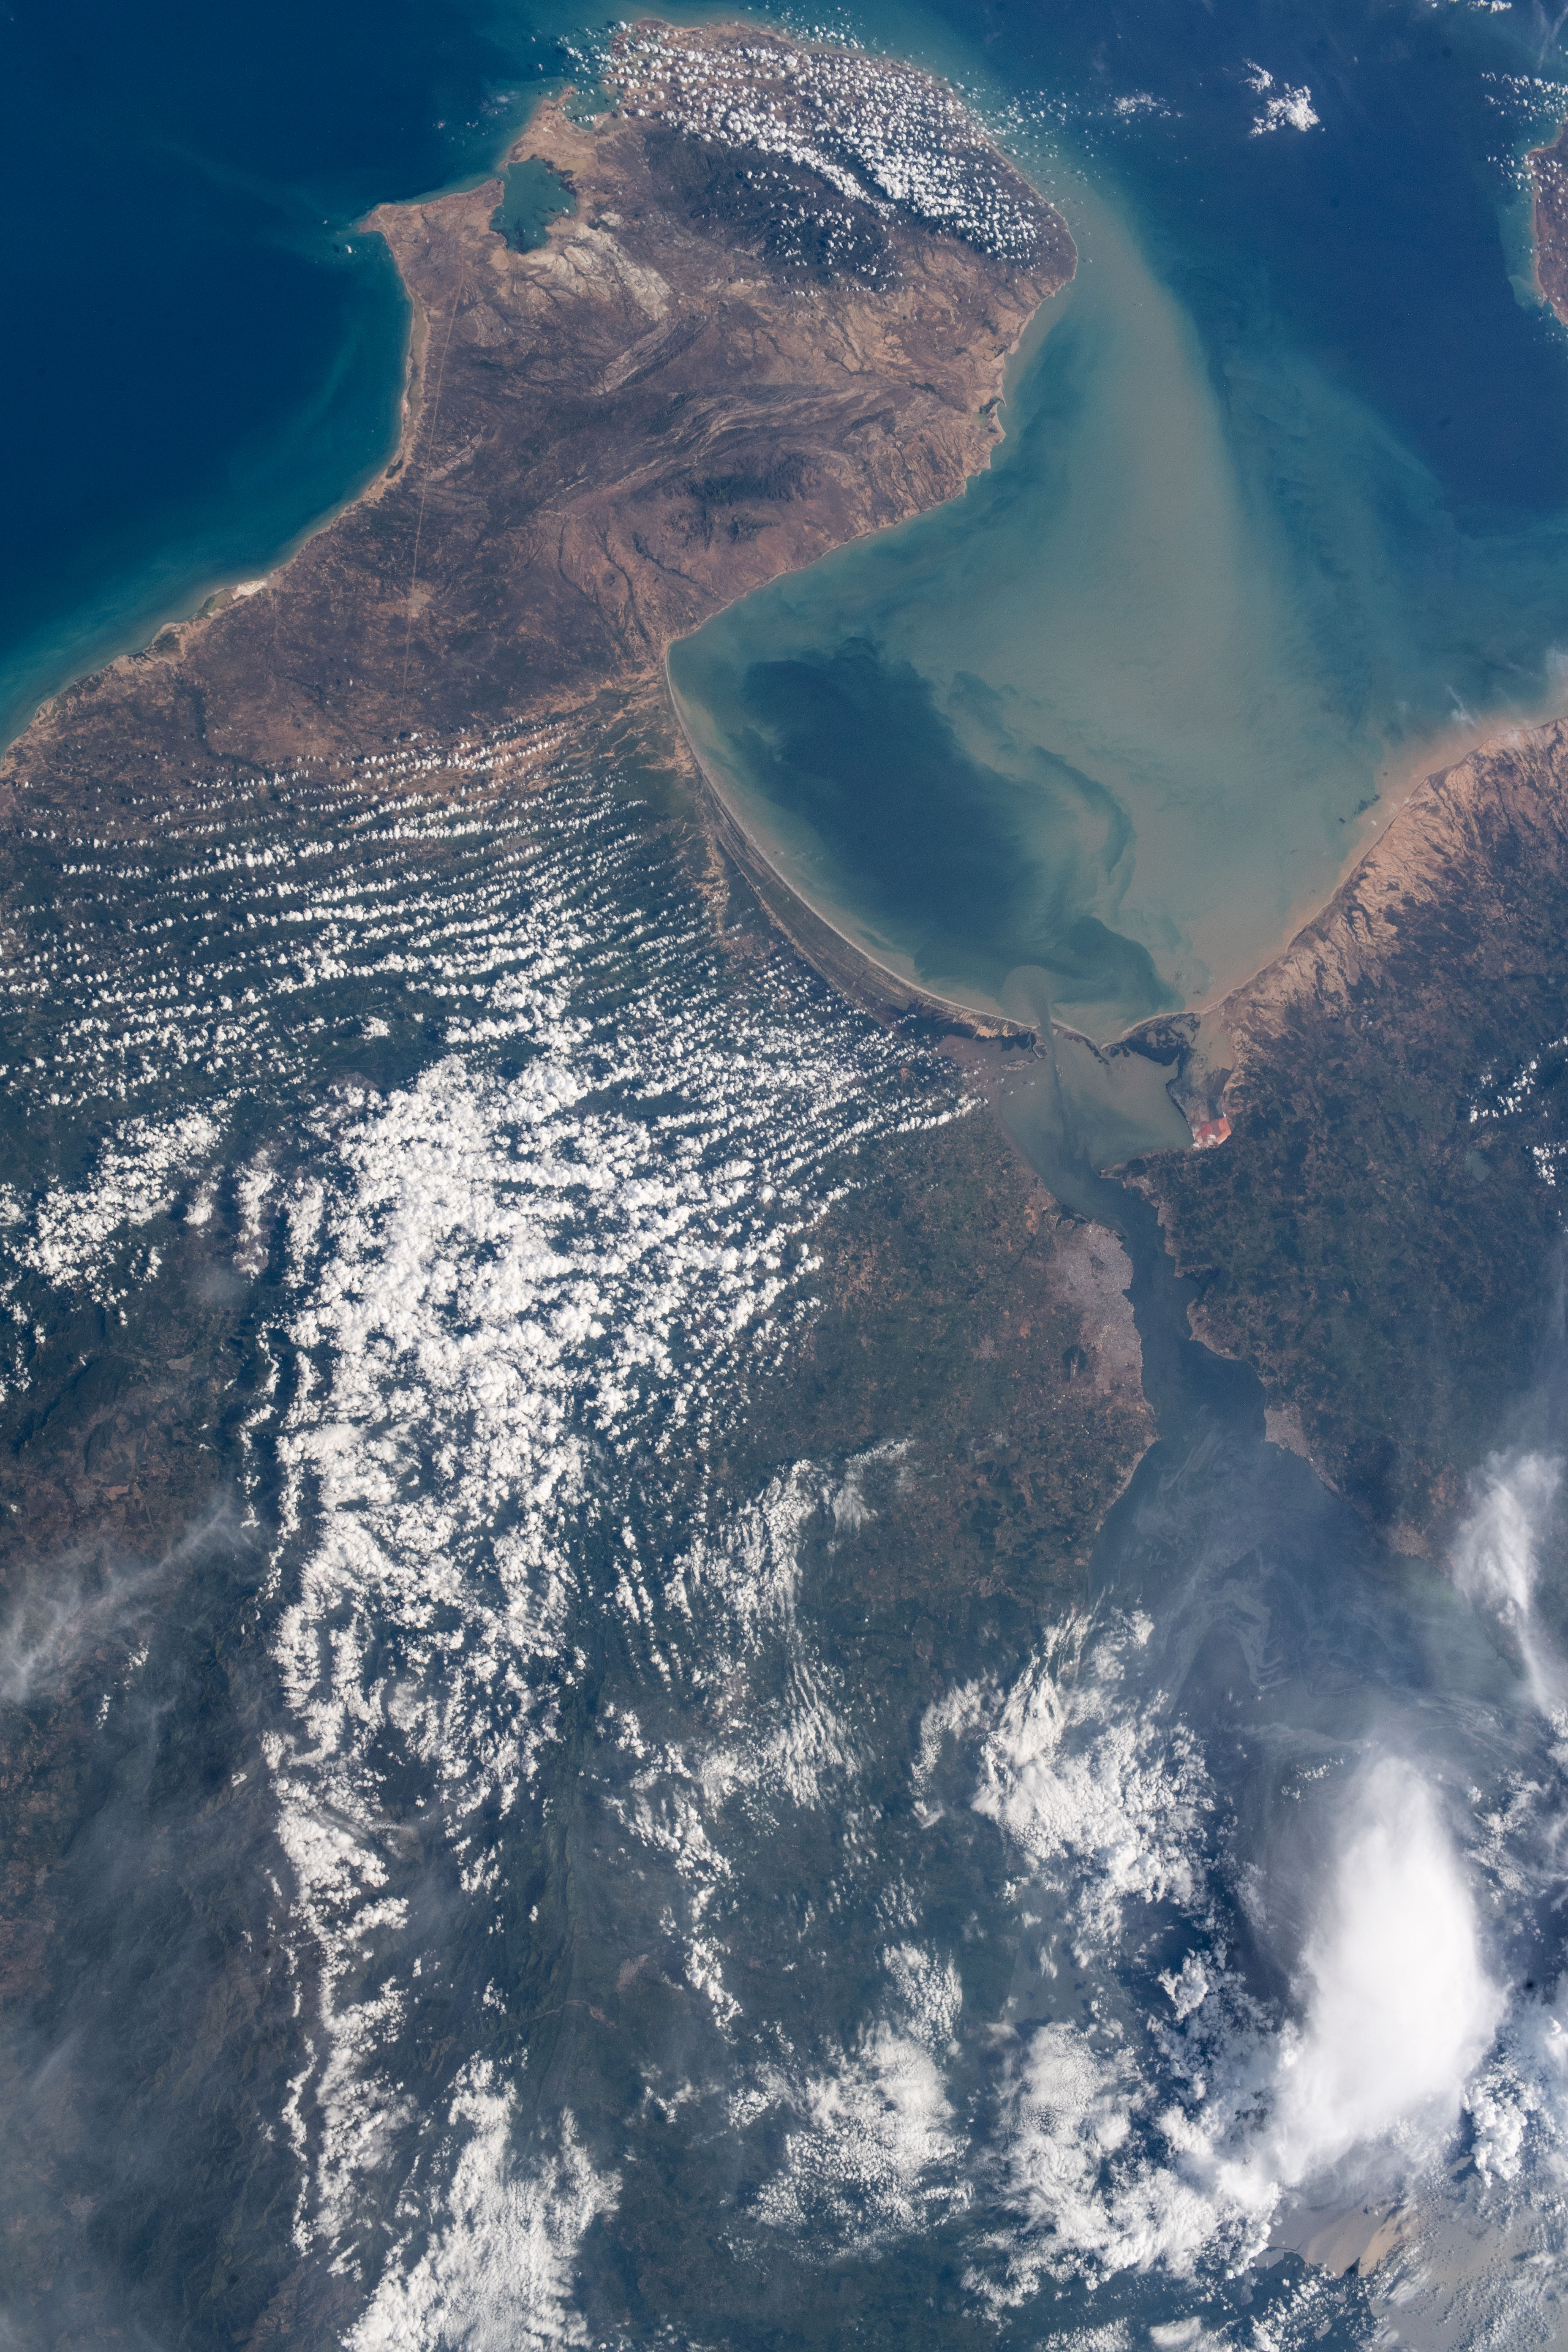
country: VENEZUELA
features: GULF OF VENEAUELA, LAKE MARACAIBO
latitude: 10.5
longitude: -72.0
